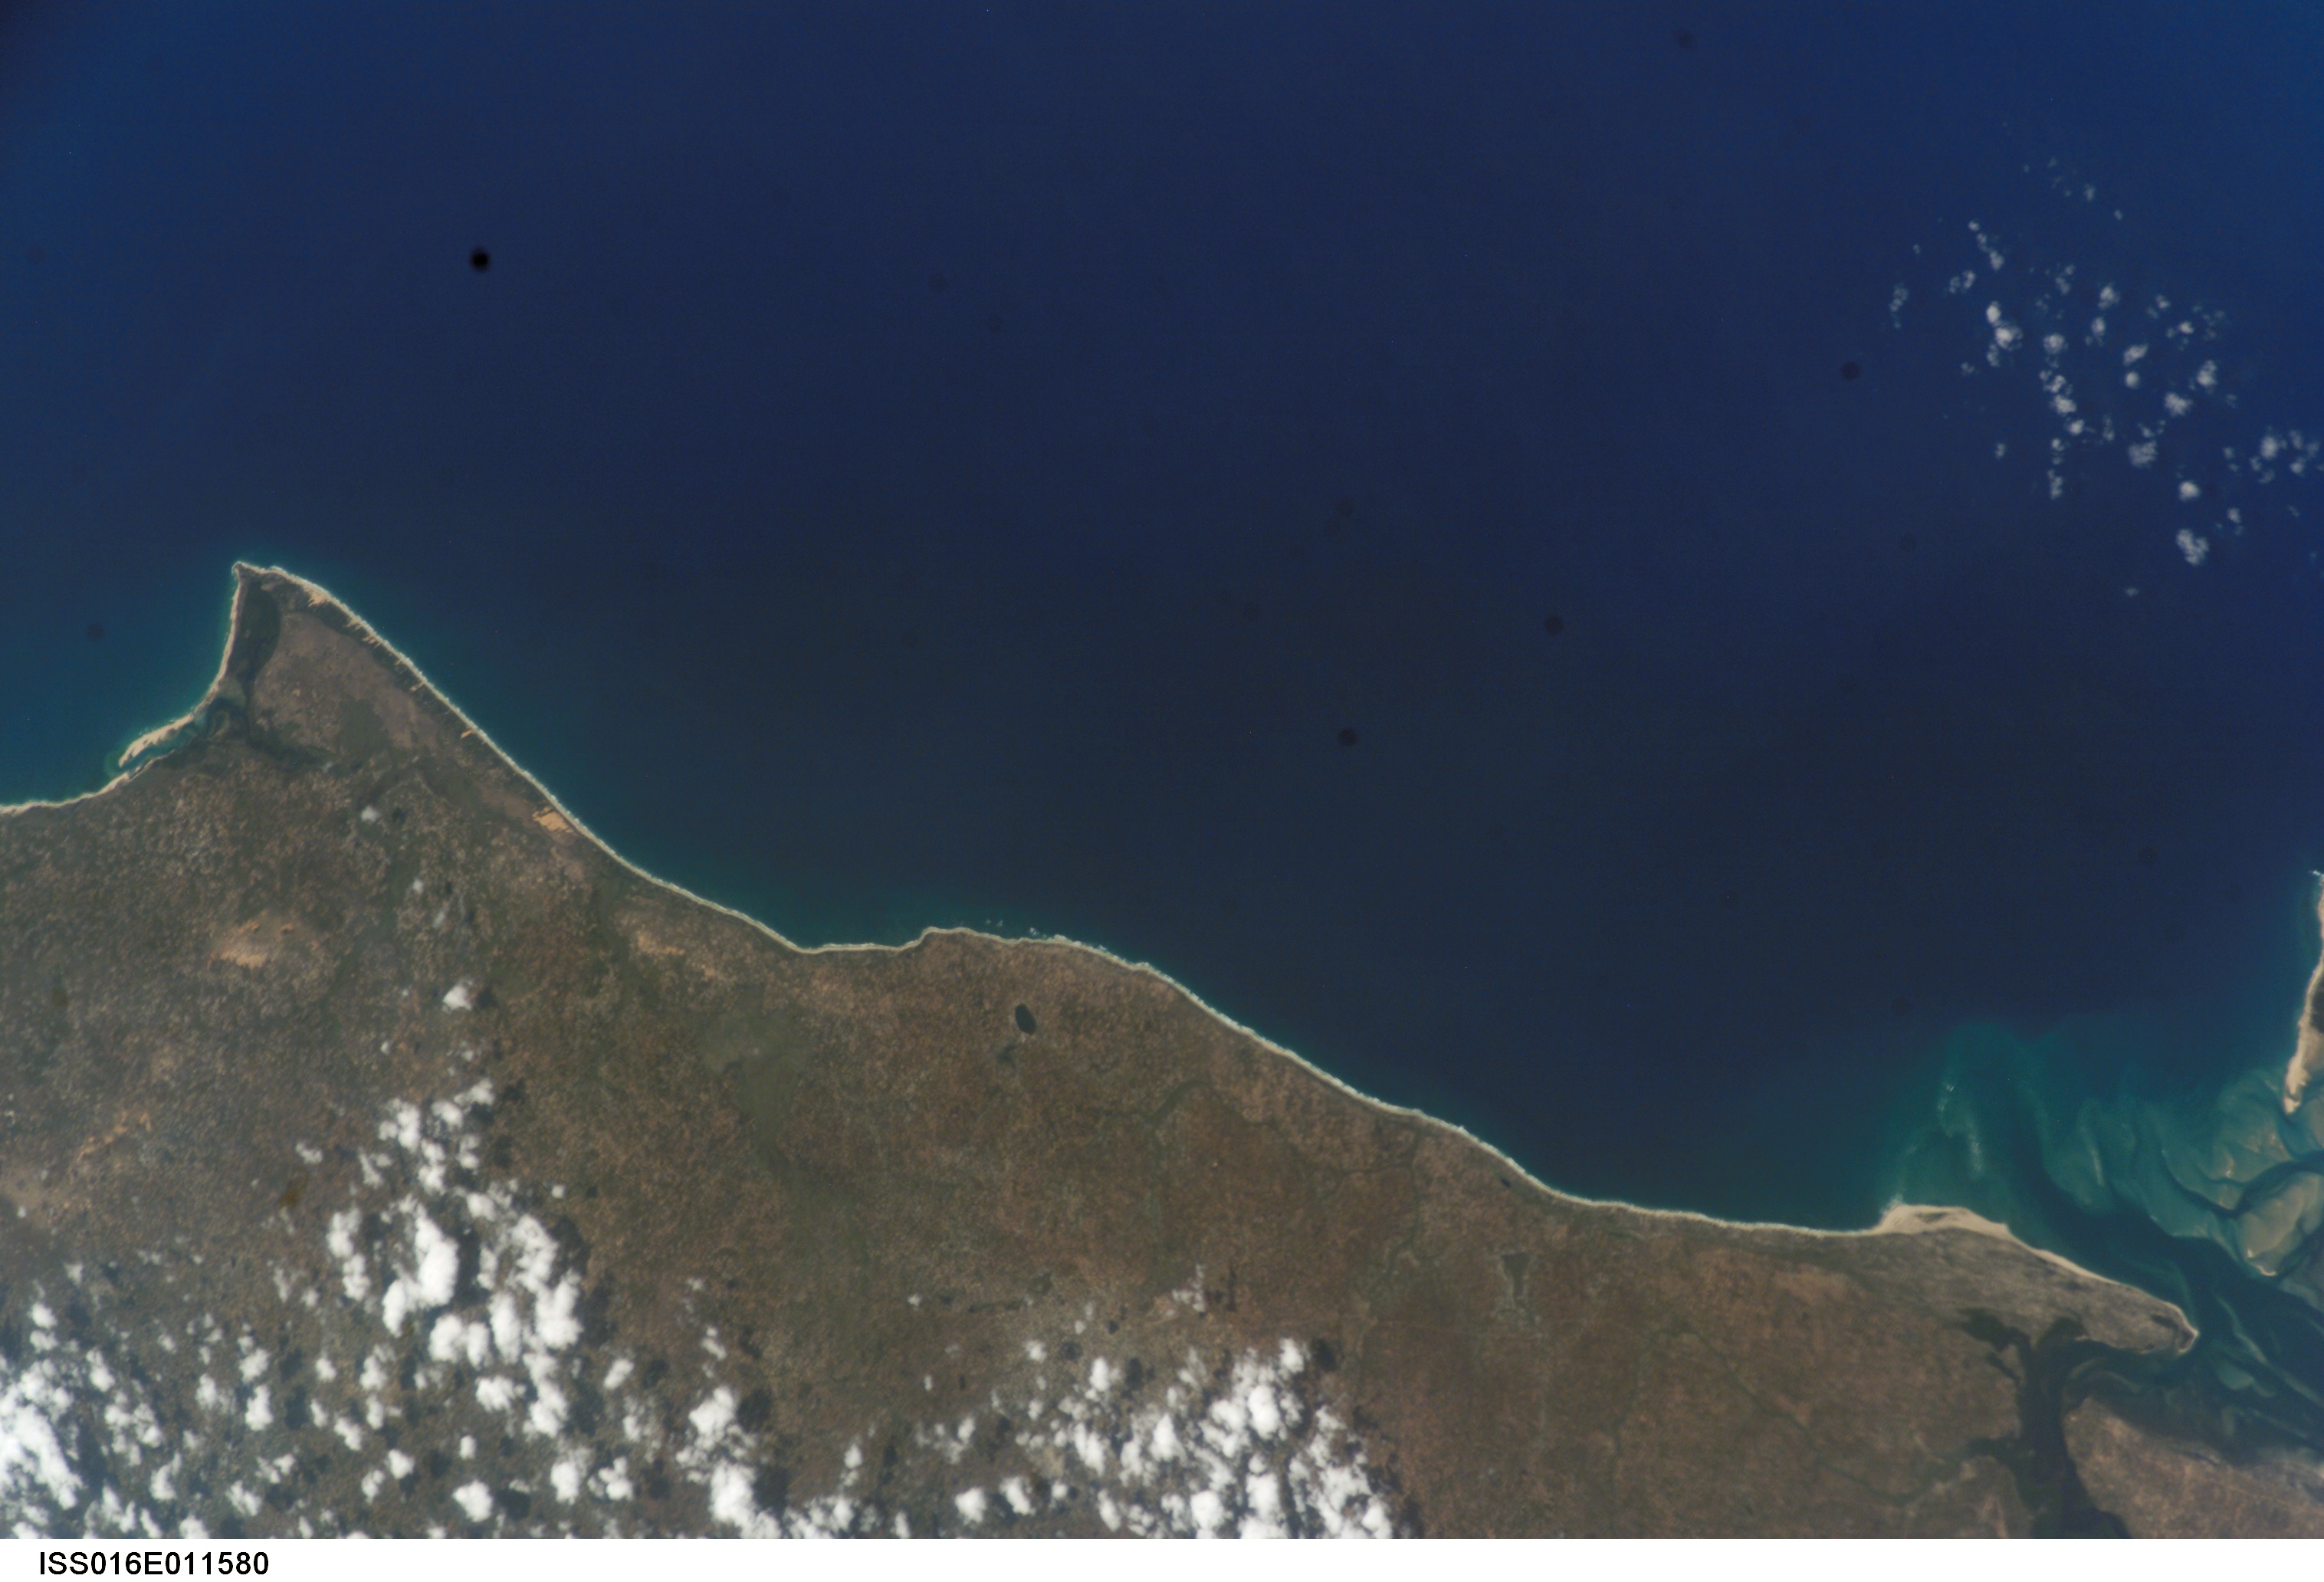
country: MOZAMBIQUE
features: PT. BARRA FALSA, COASTLINE
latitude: -23.5
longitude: 35.5
